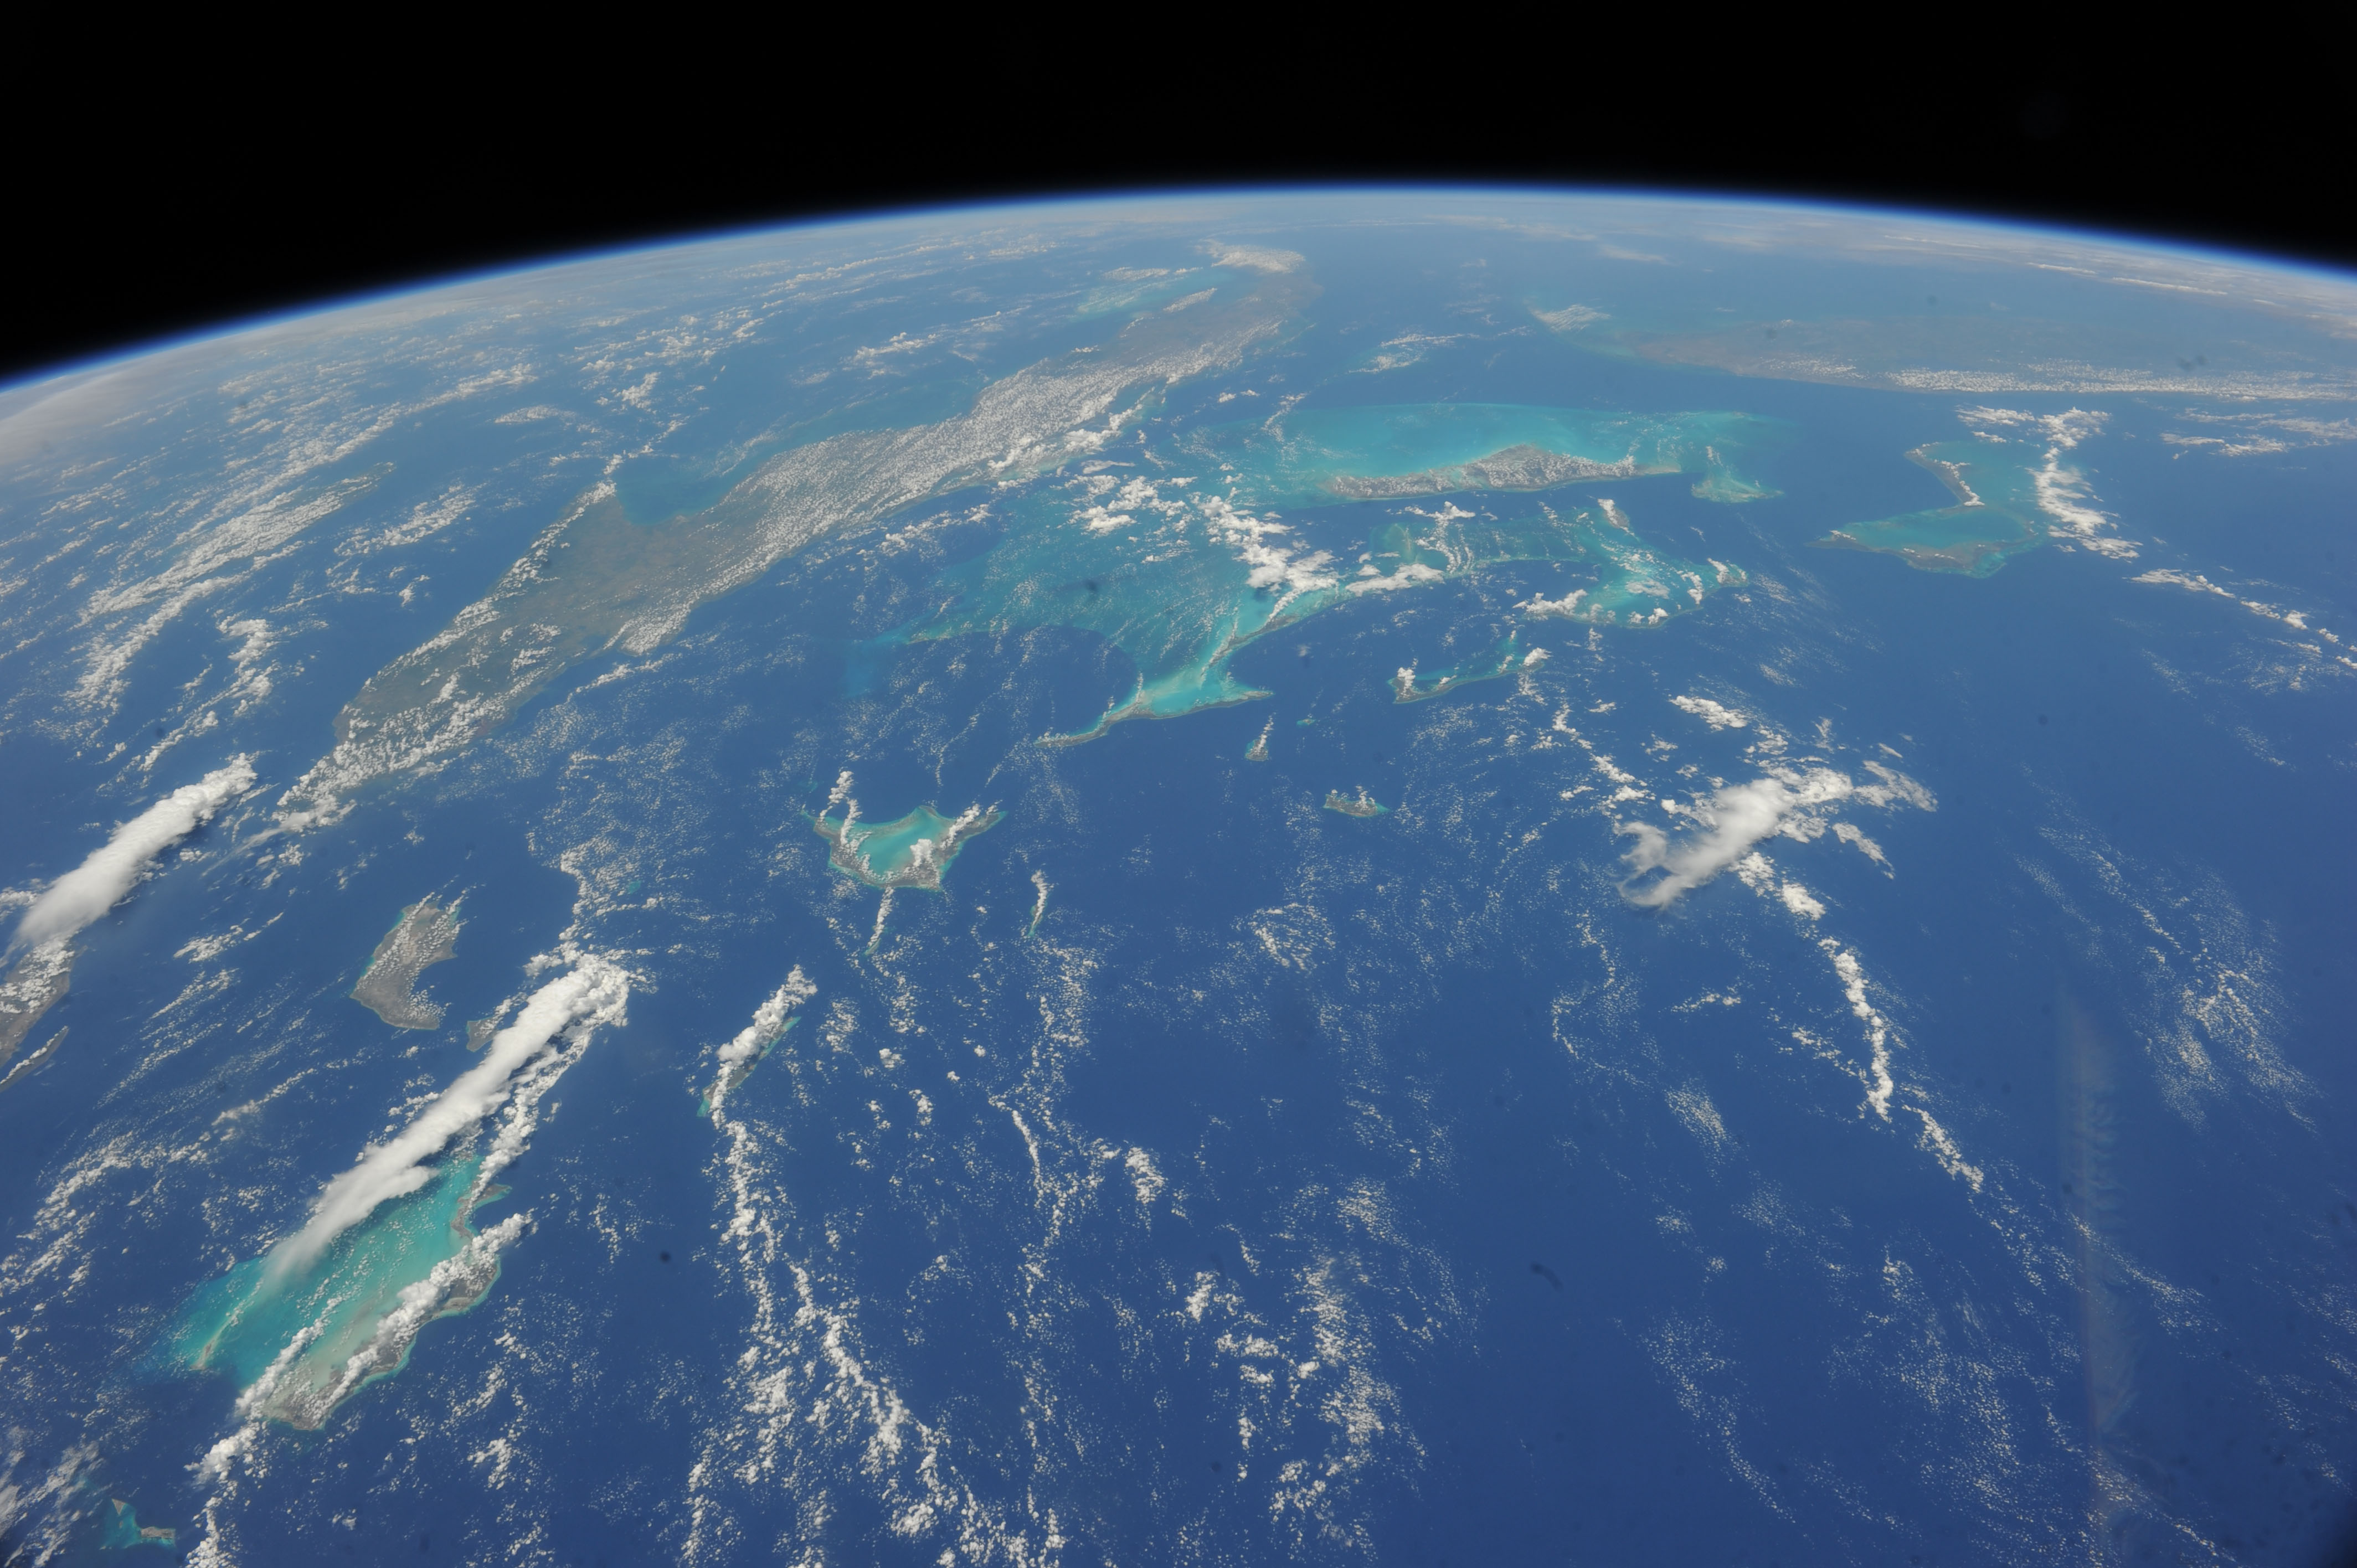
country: ATLANTIC OCEAN
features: THE BAHAMAS, CUBA, ISLANDS, ARCHIPELAGO, NORTH ATLANTIC OCEAN, EARTH LIMB, TURKS AND CAICOS ISLANDS, FLORIDA
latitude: 23.4
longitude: -74.9
